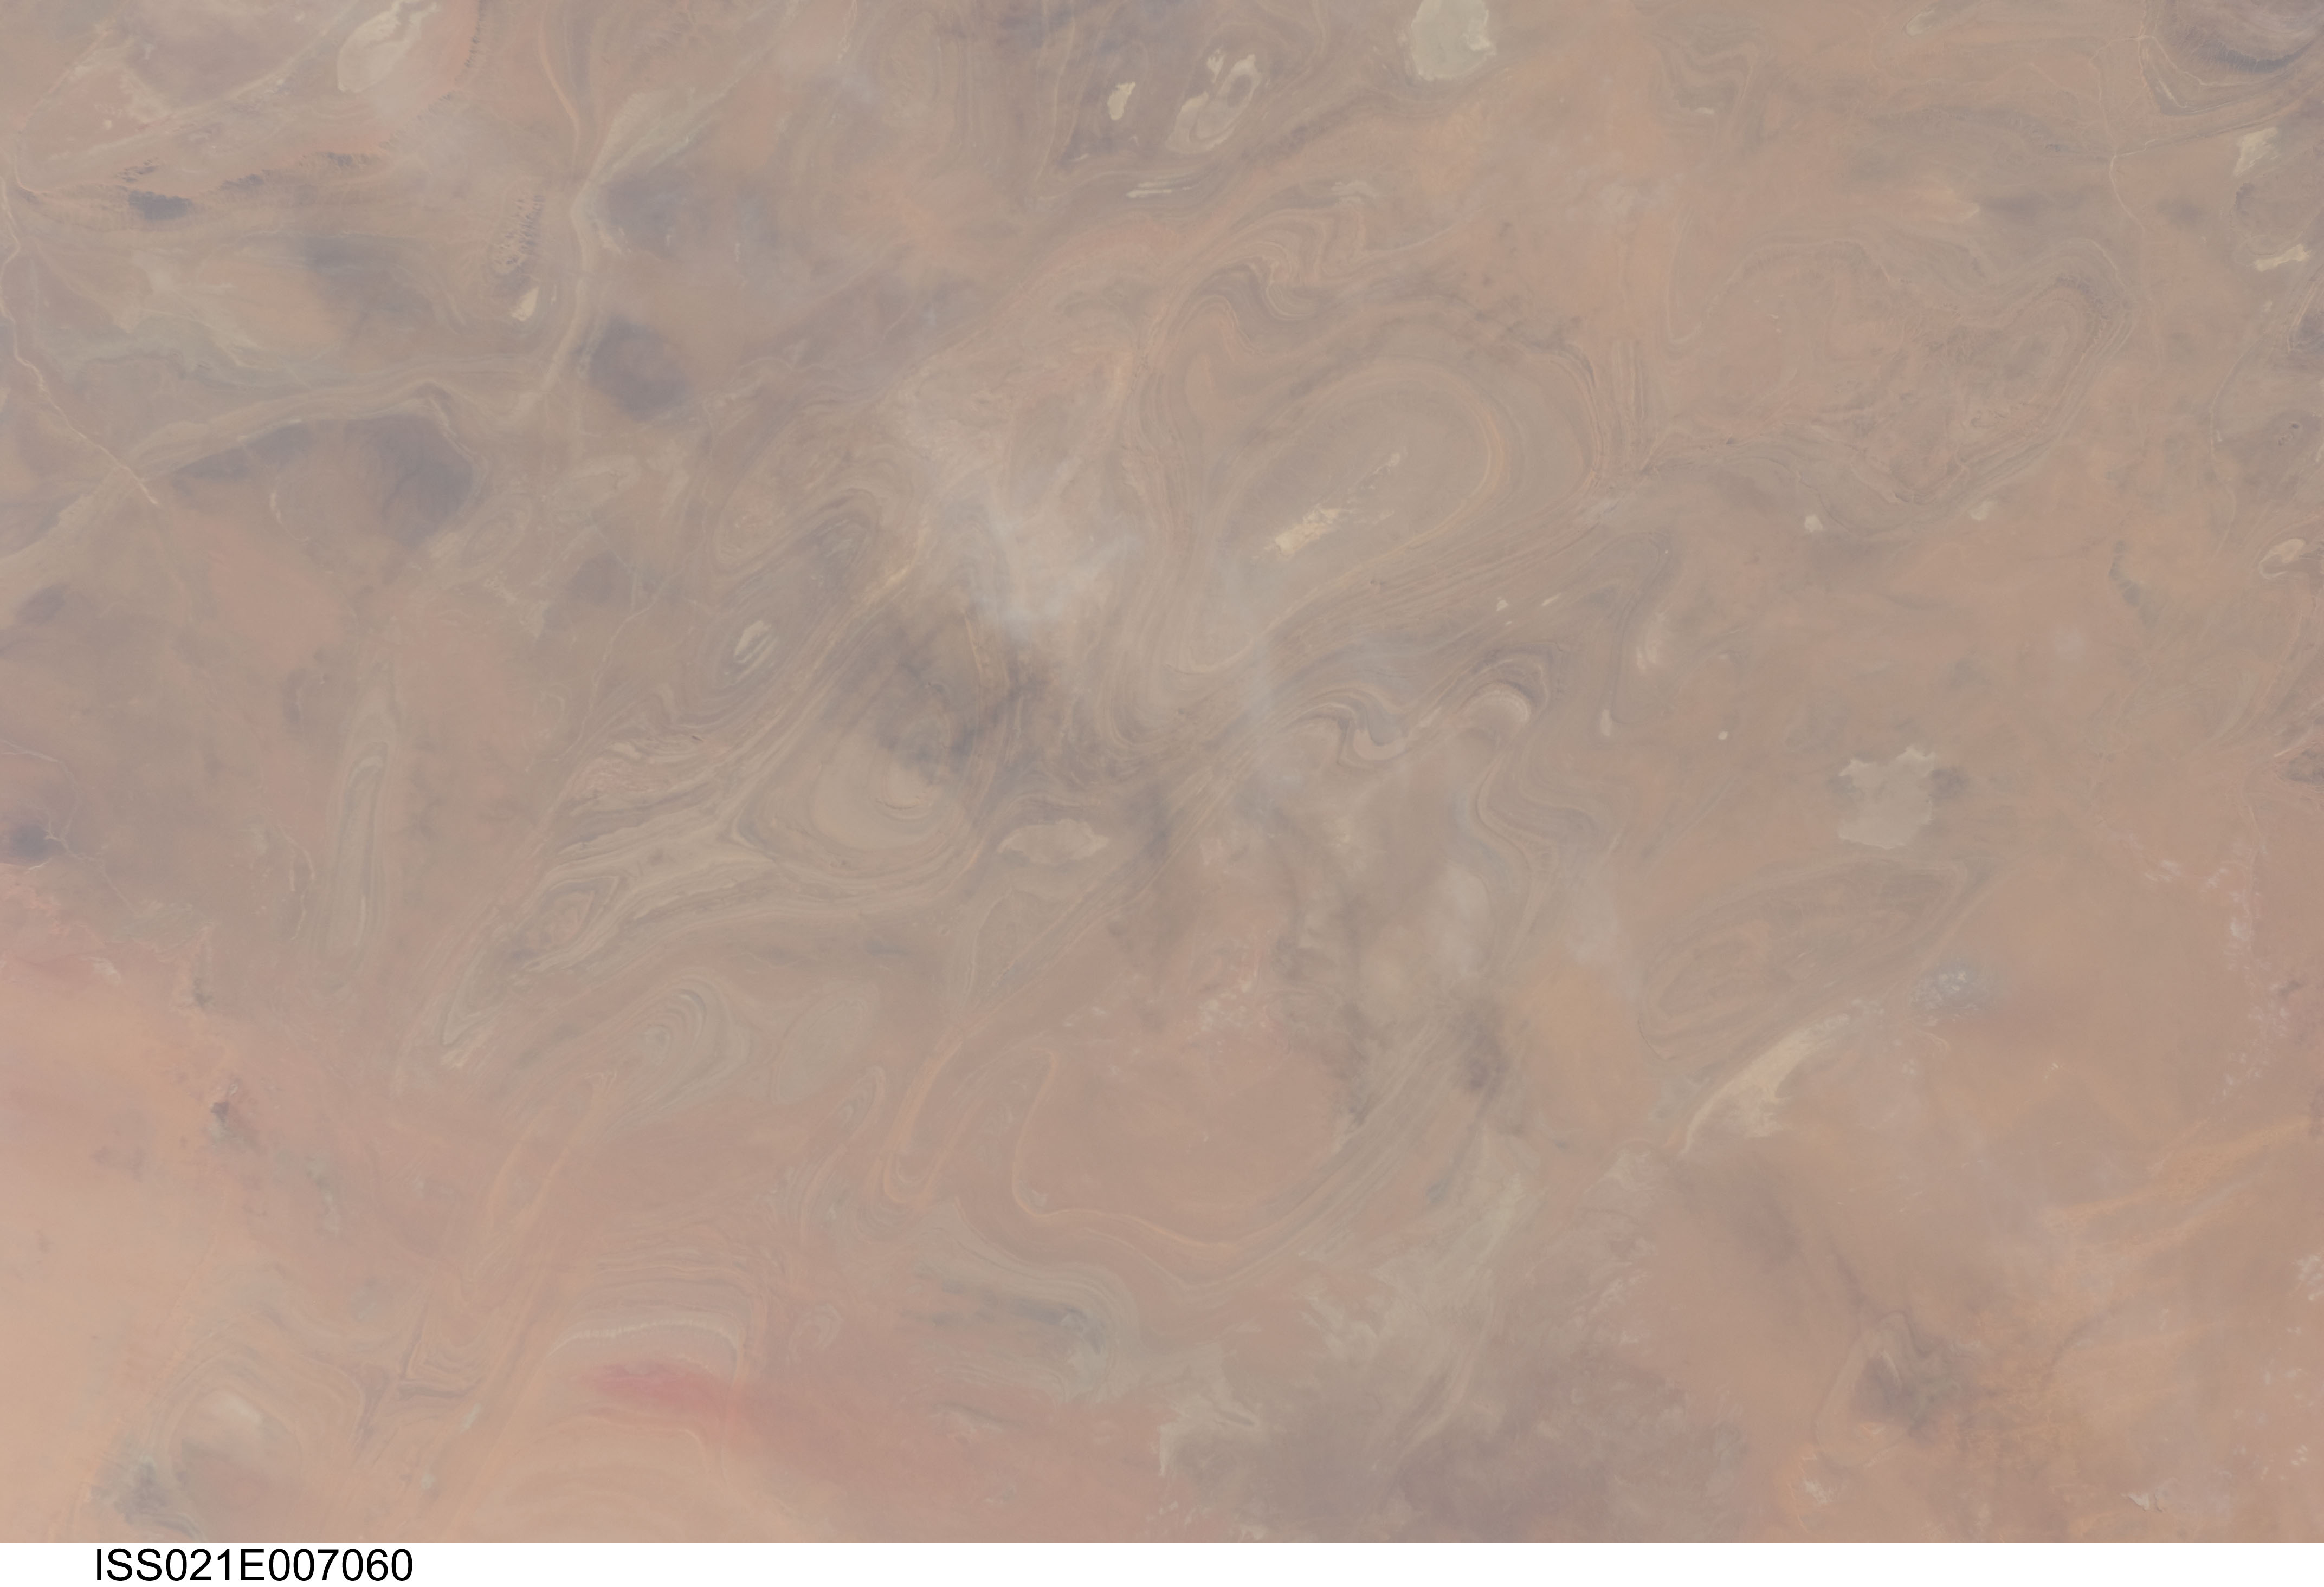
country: ALGERIA
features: JEBEL BEIDA, OUED BOTHA, OUED DJARET
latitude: 26.2
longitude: 1.9
